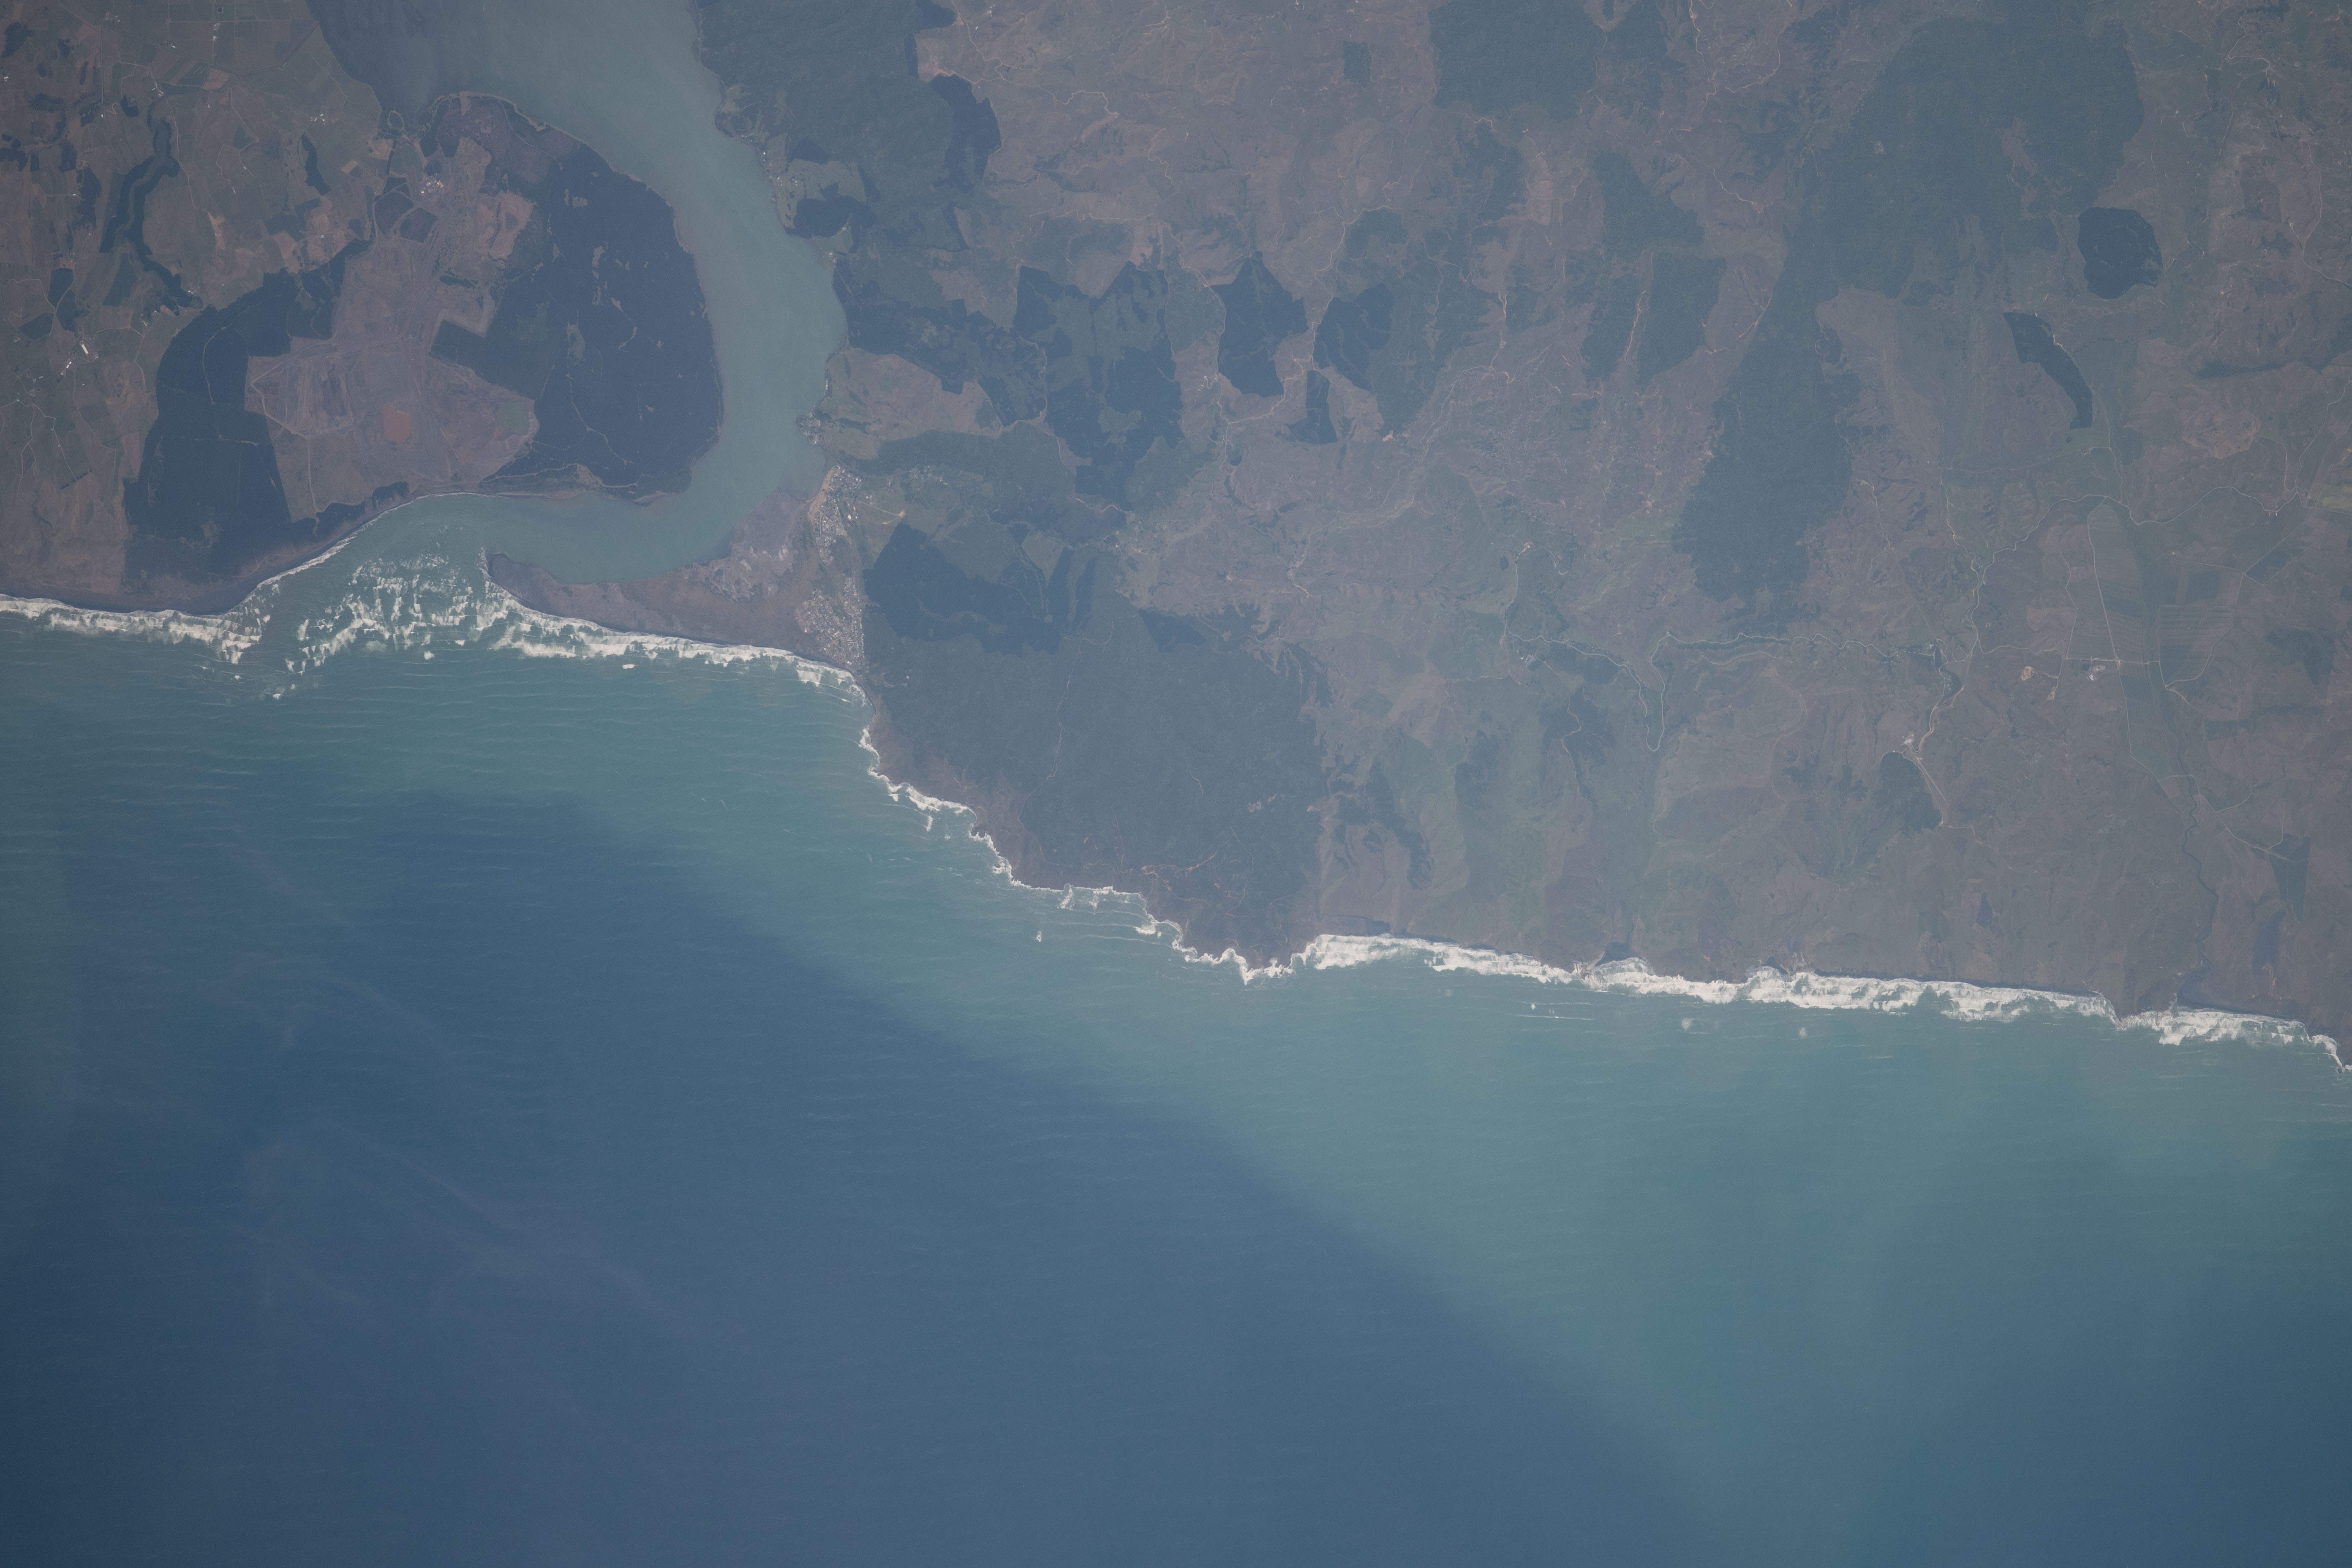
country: NEW ZEALAND-NI
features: PORT WAIKATO
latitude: -37.4
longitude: 174.7
